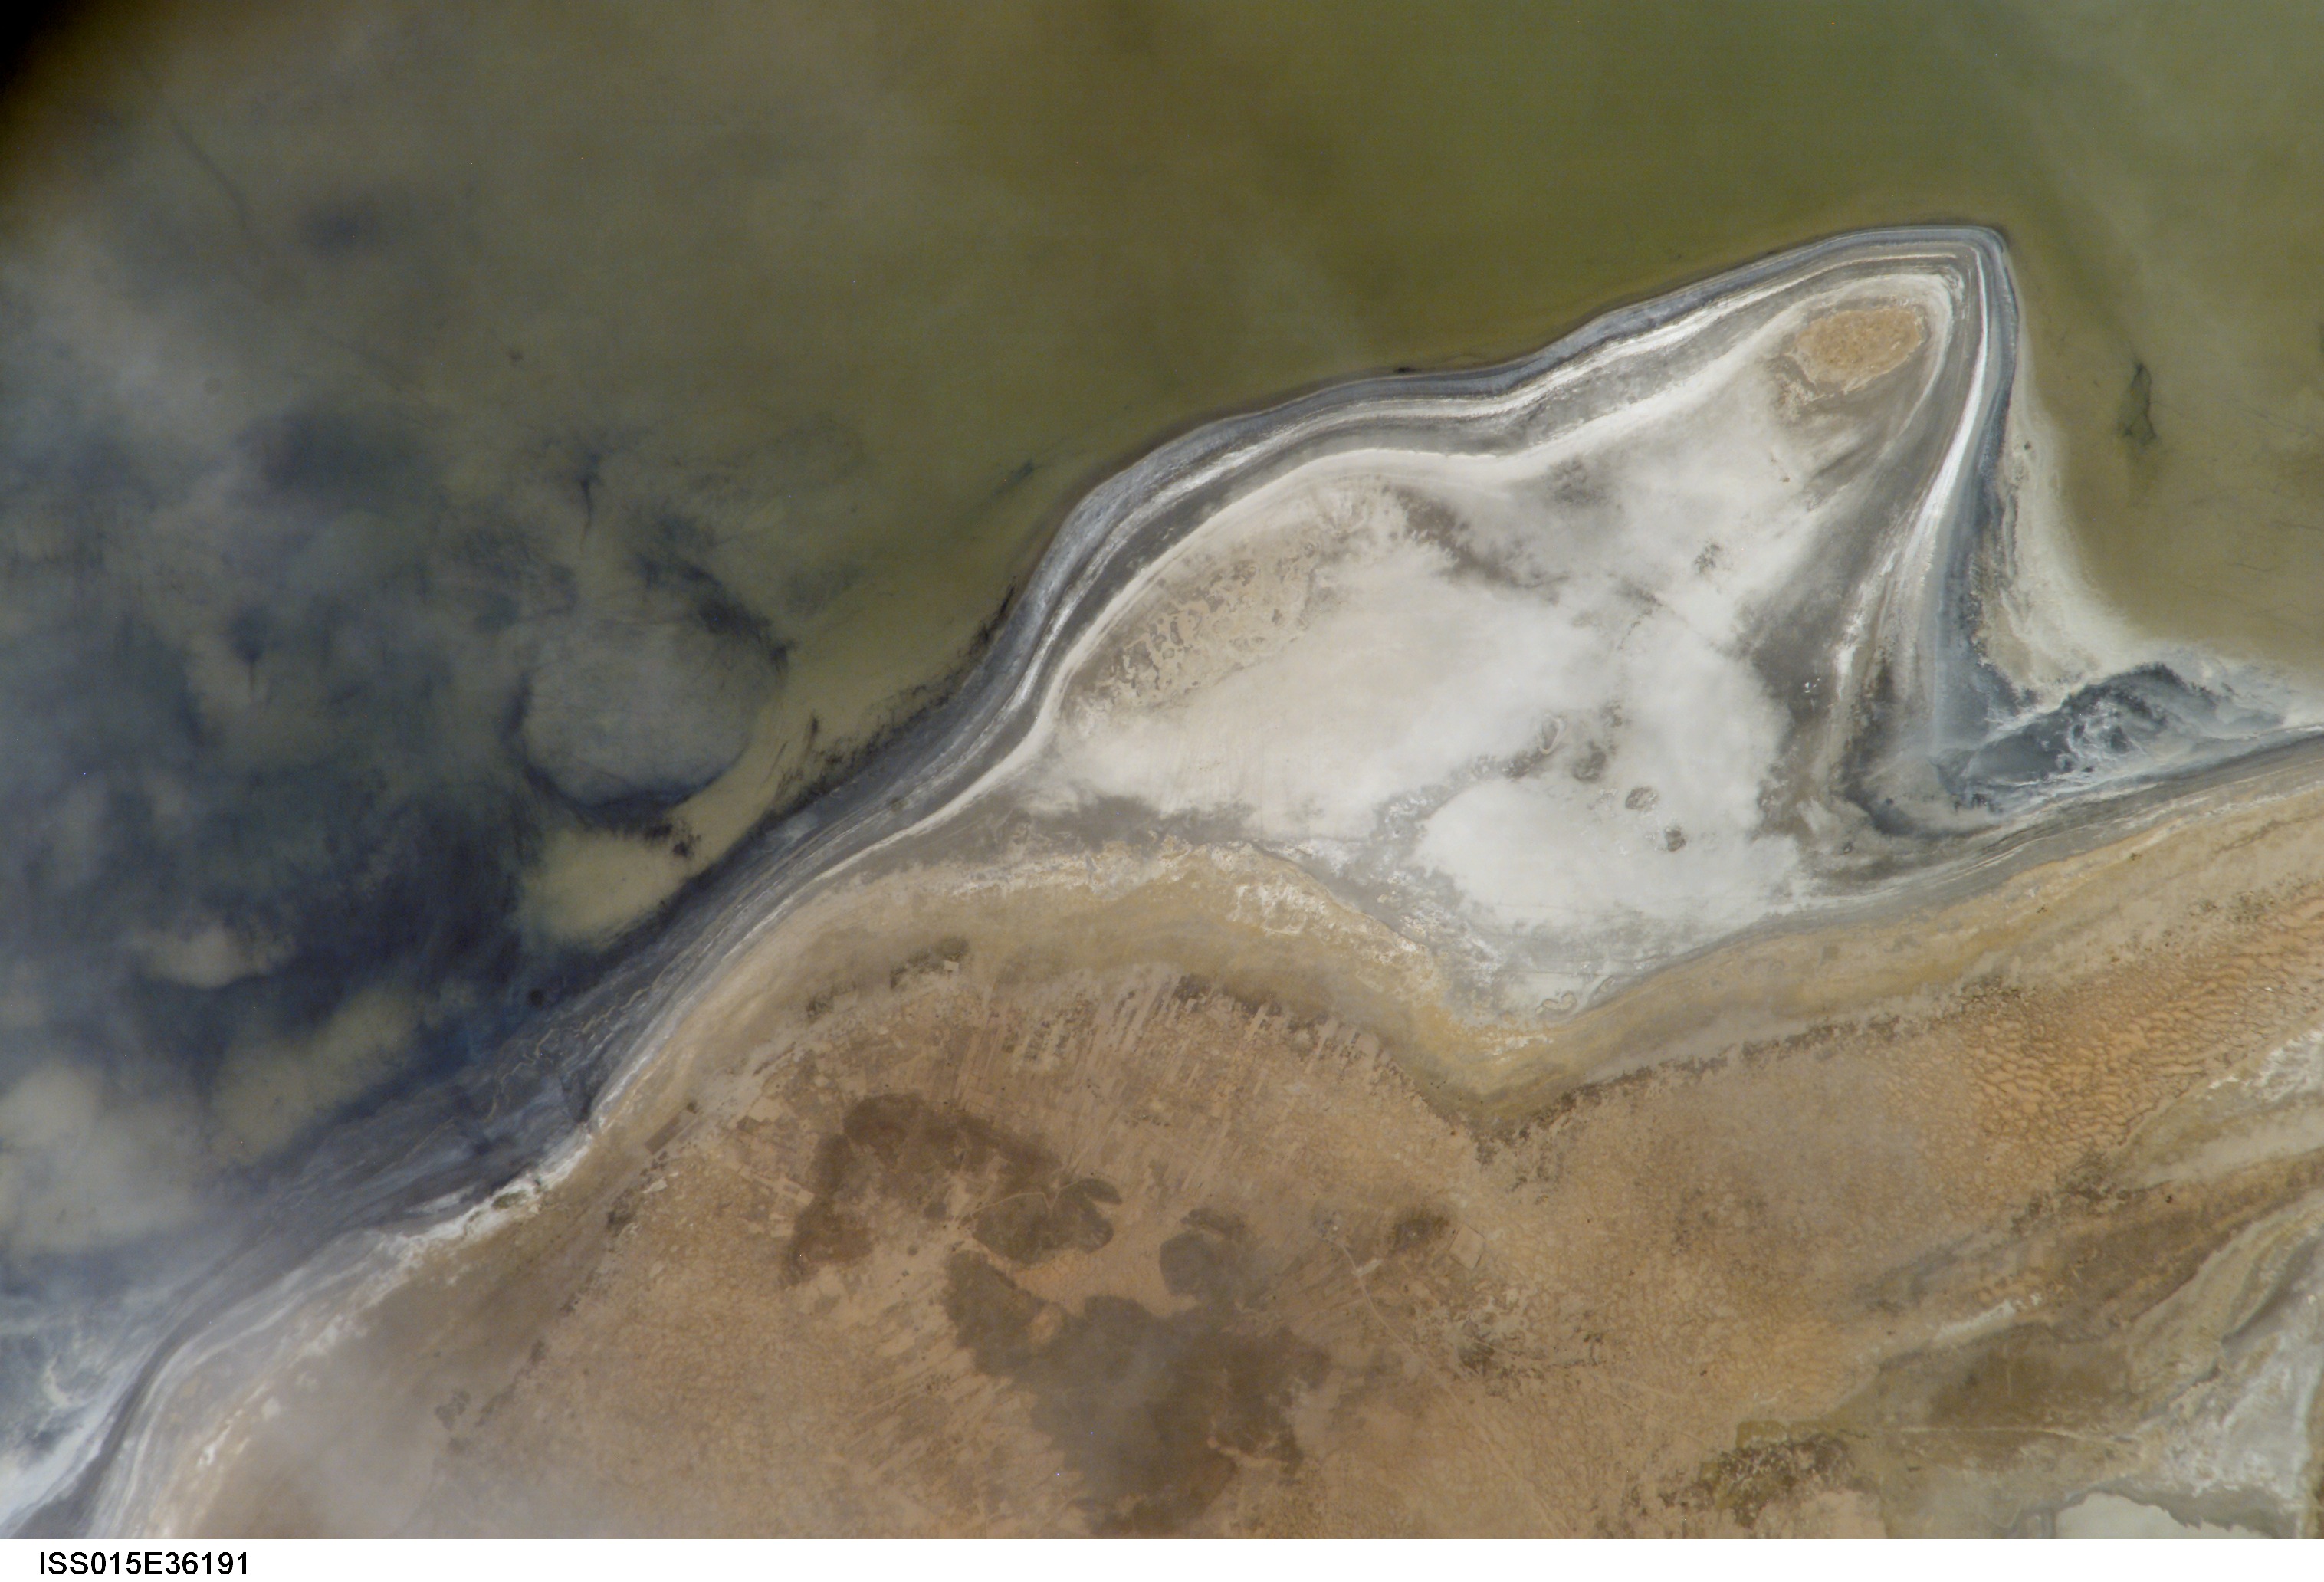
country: BOLIVIA
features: W. CENTRAL LAGO POOPO, DUNES
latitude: -18.9
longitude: -67.1
